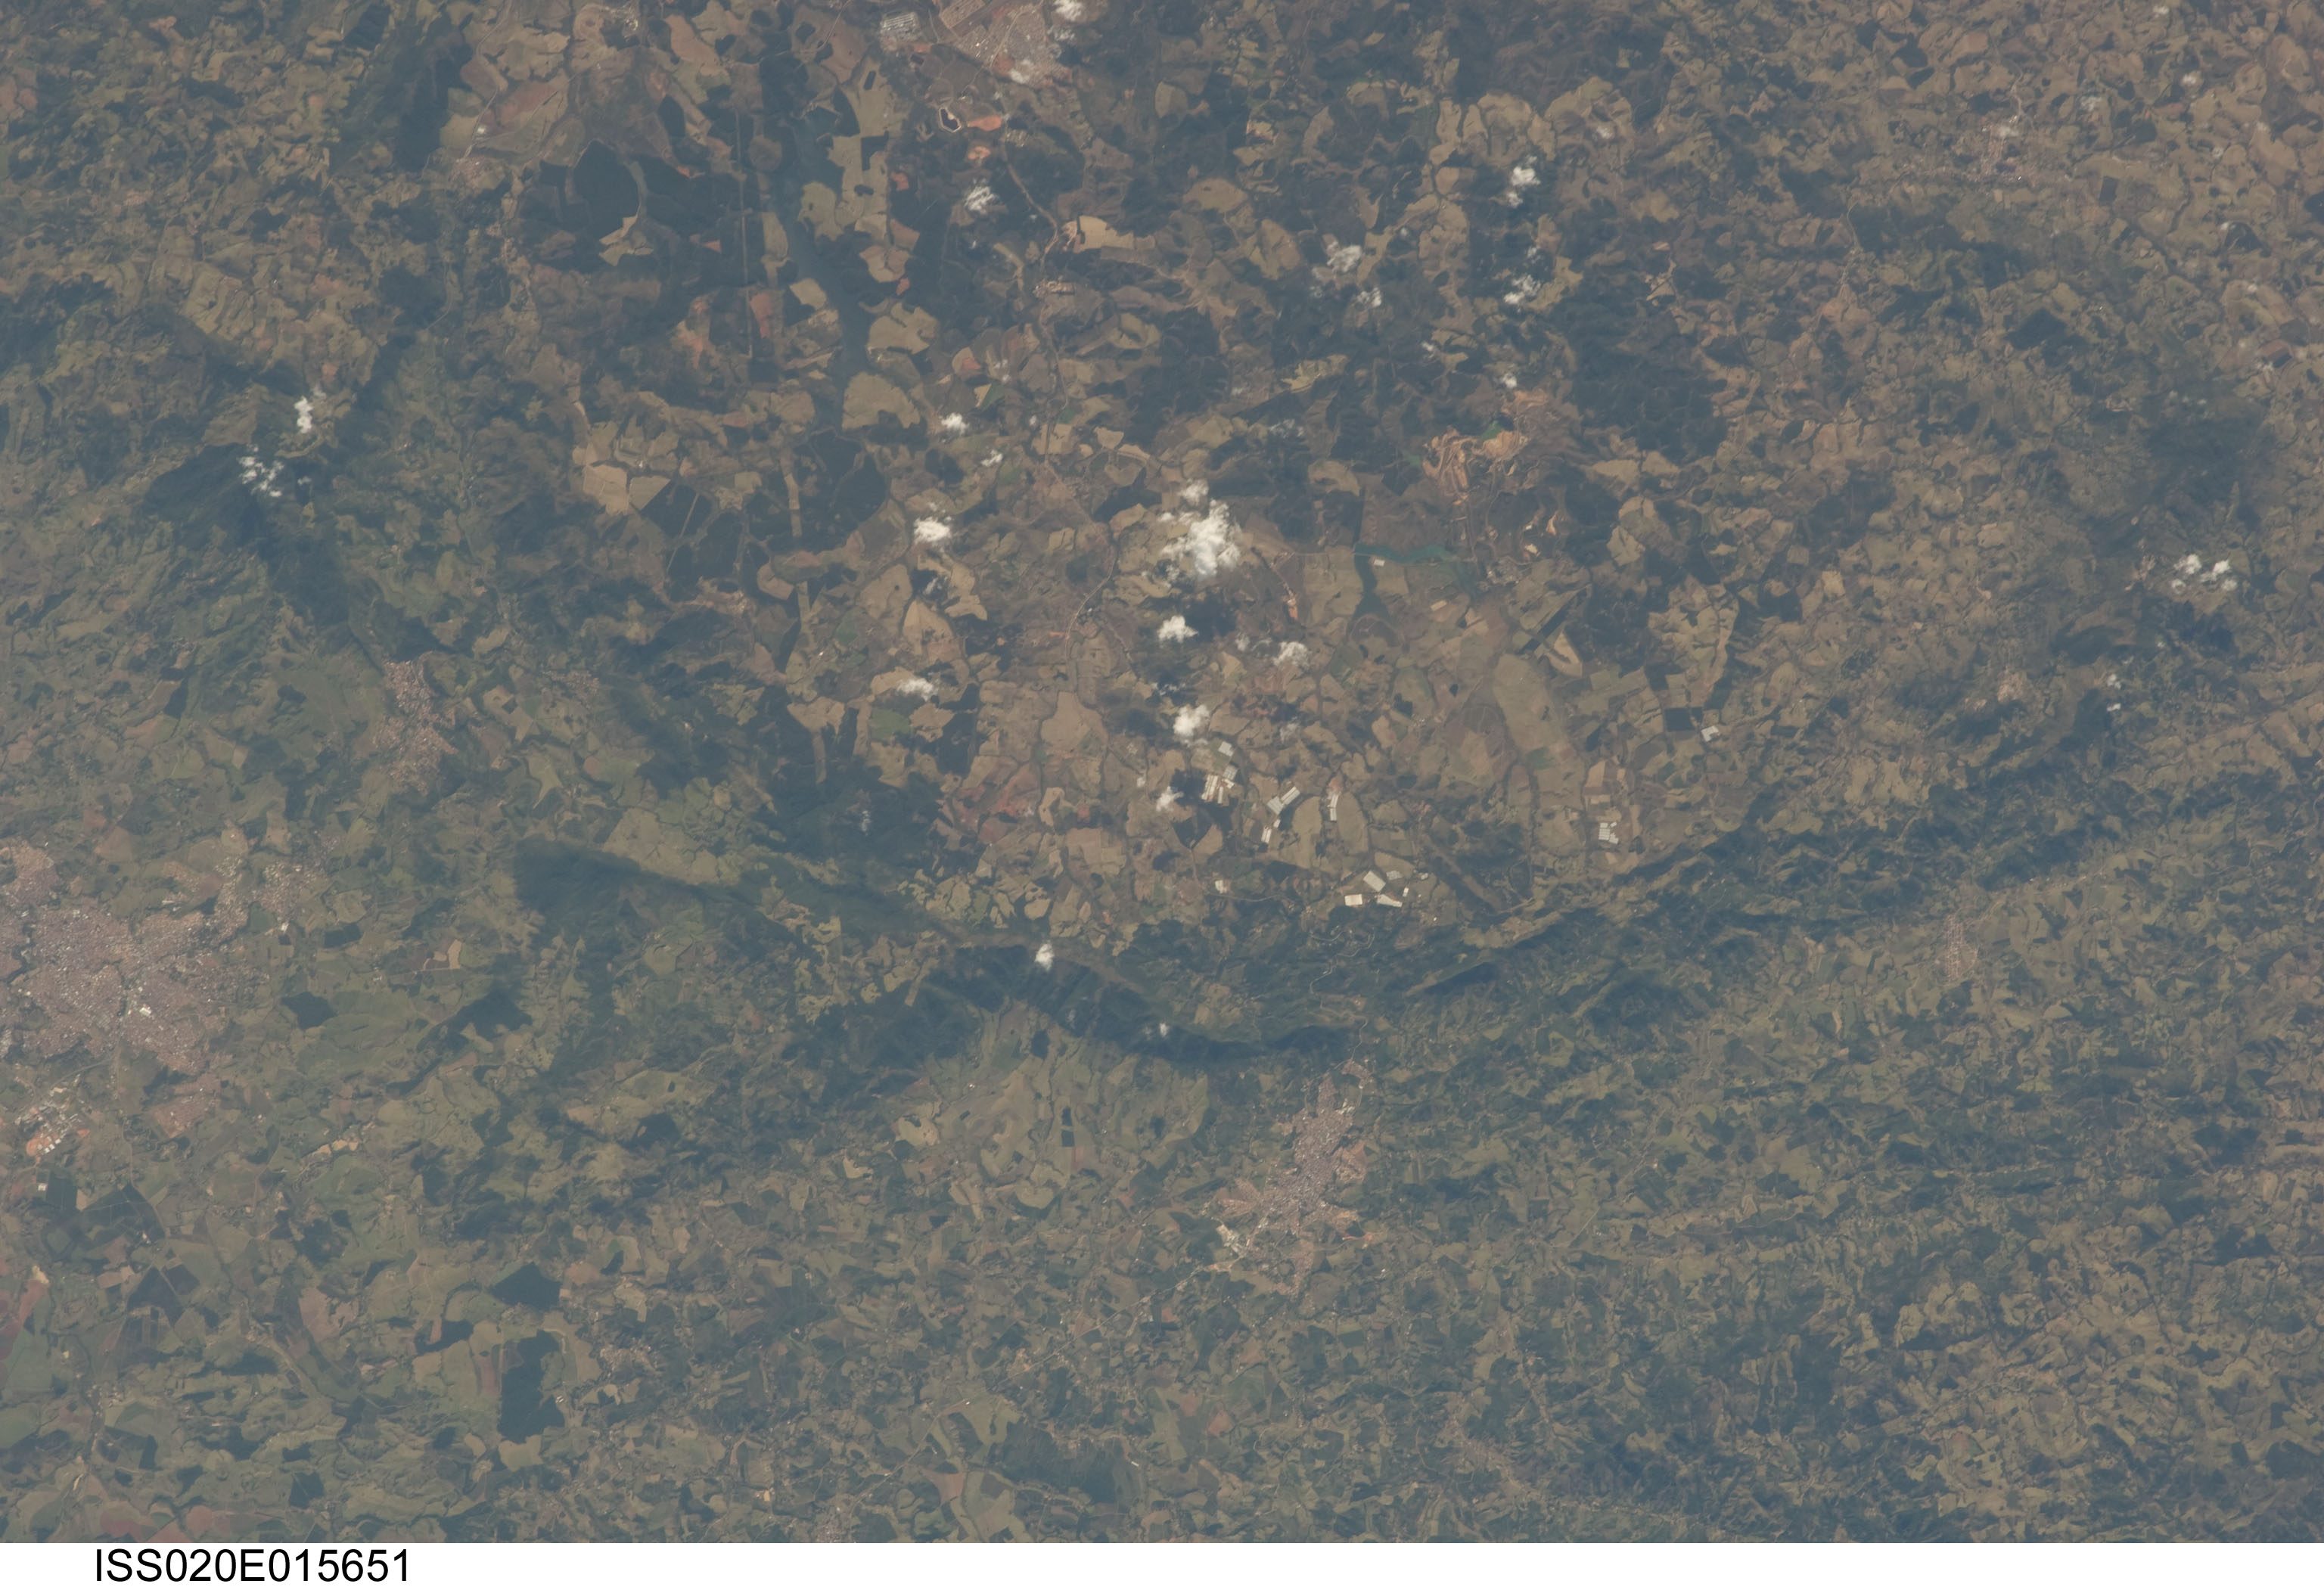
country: BRAZIL
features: ANDRADAS BRAZIL,FAZENDA VARGINHA AIRPORT (SIYX),SAO JOAO DA BOA VISTA BRAZIL
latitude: -22.0
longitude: -46.6
